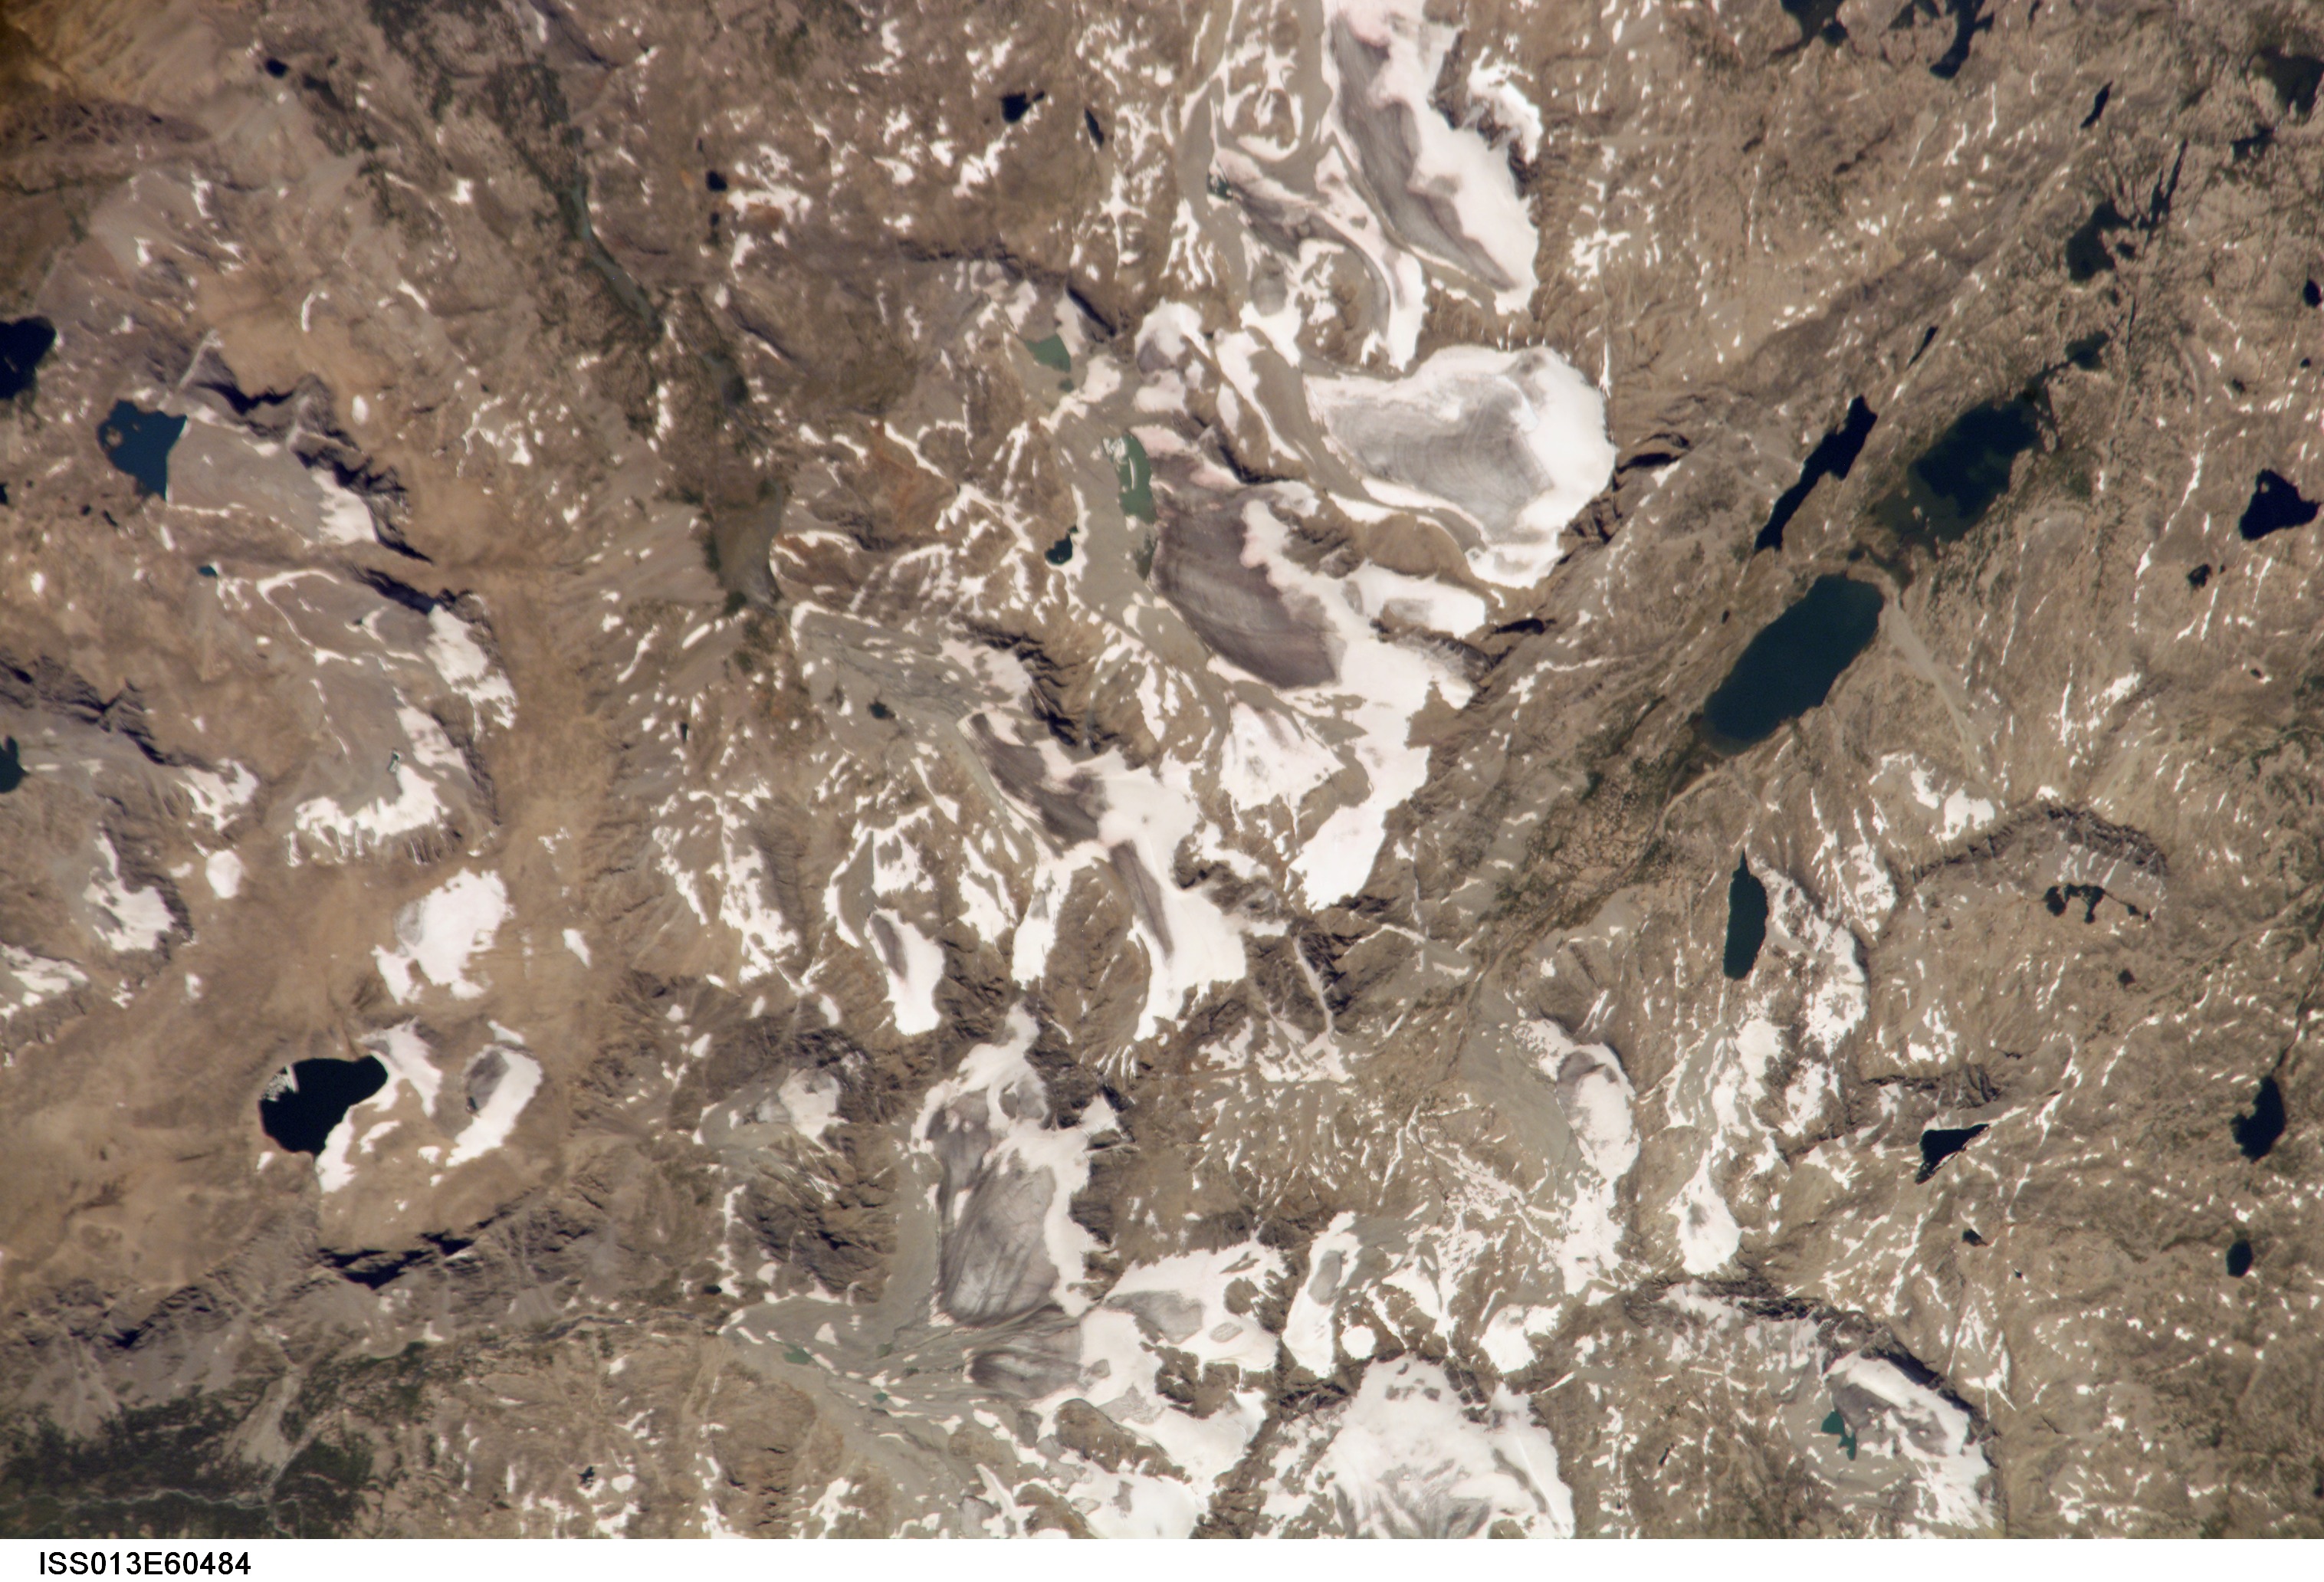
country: USA-WYOMING
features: WIND RIVER RA., SMALL L., GL.
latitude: 43.2
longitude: -109.6
